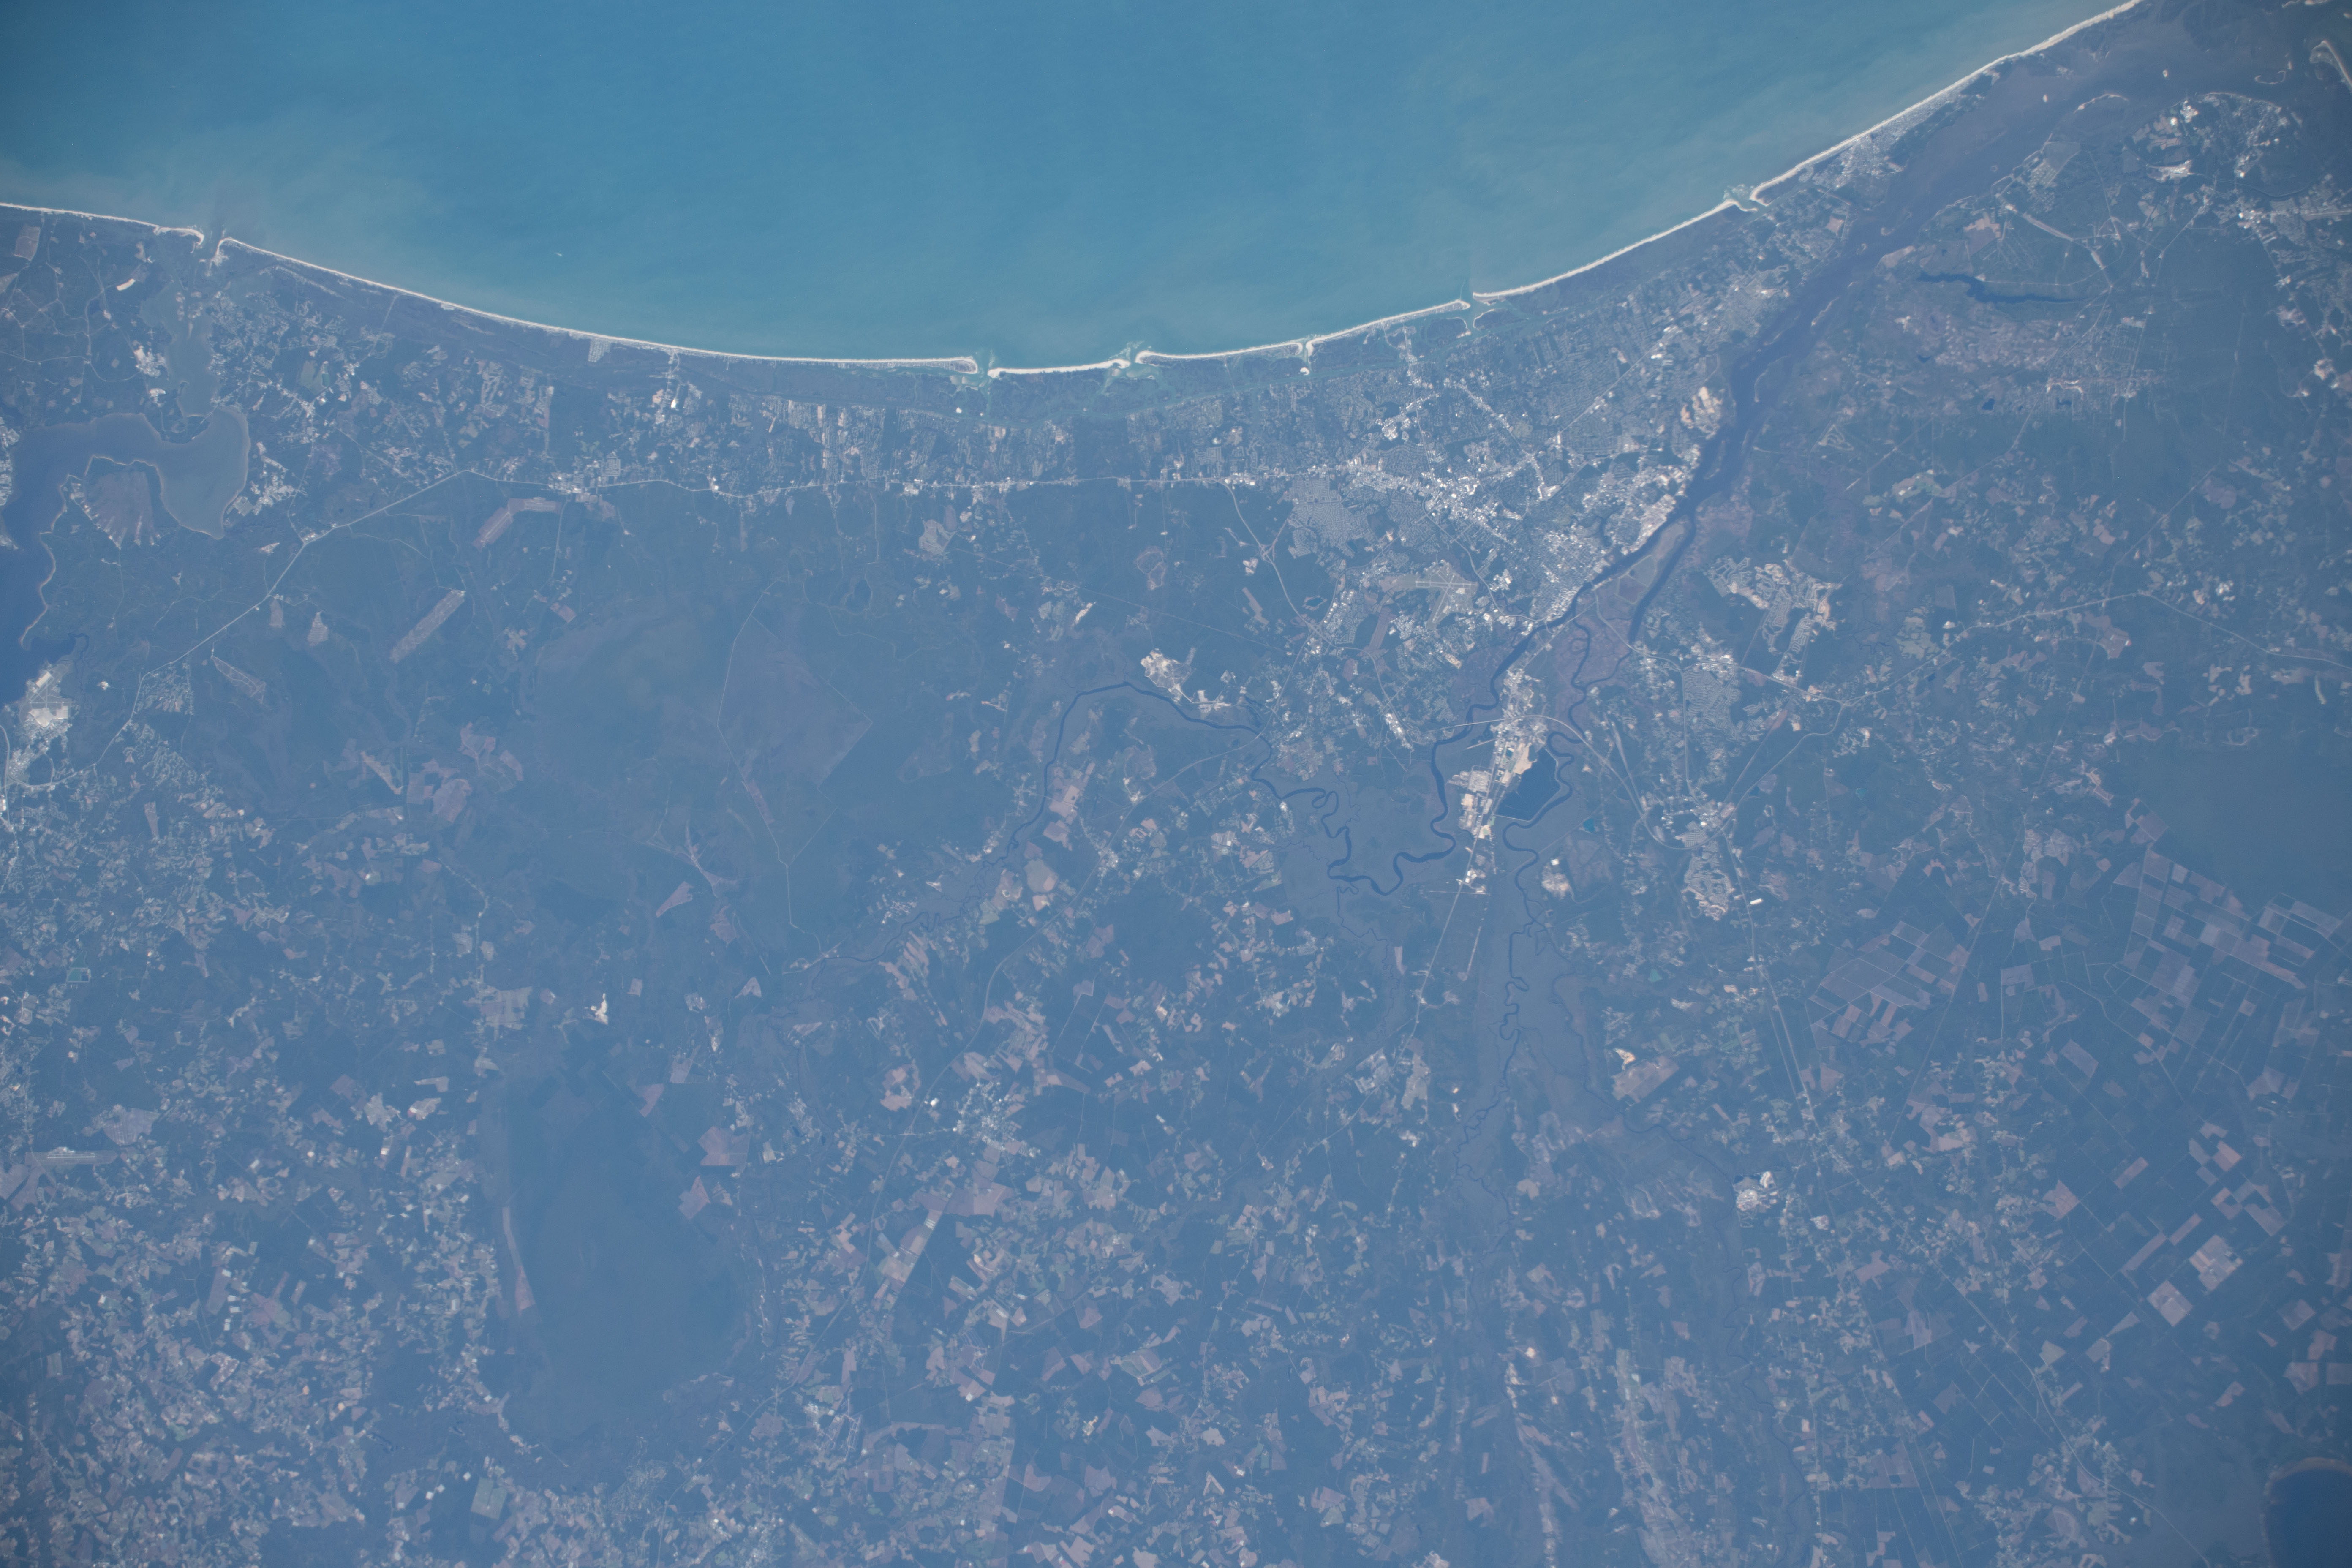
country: USA-NORTH CAROLINA
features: CAPE FEAR RIVER, WIMINGTON
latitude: 34.4
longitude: -77.9
